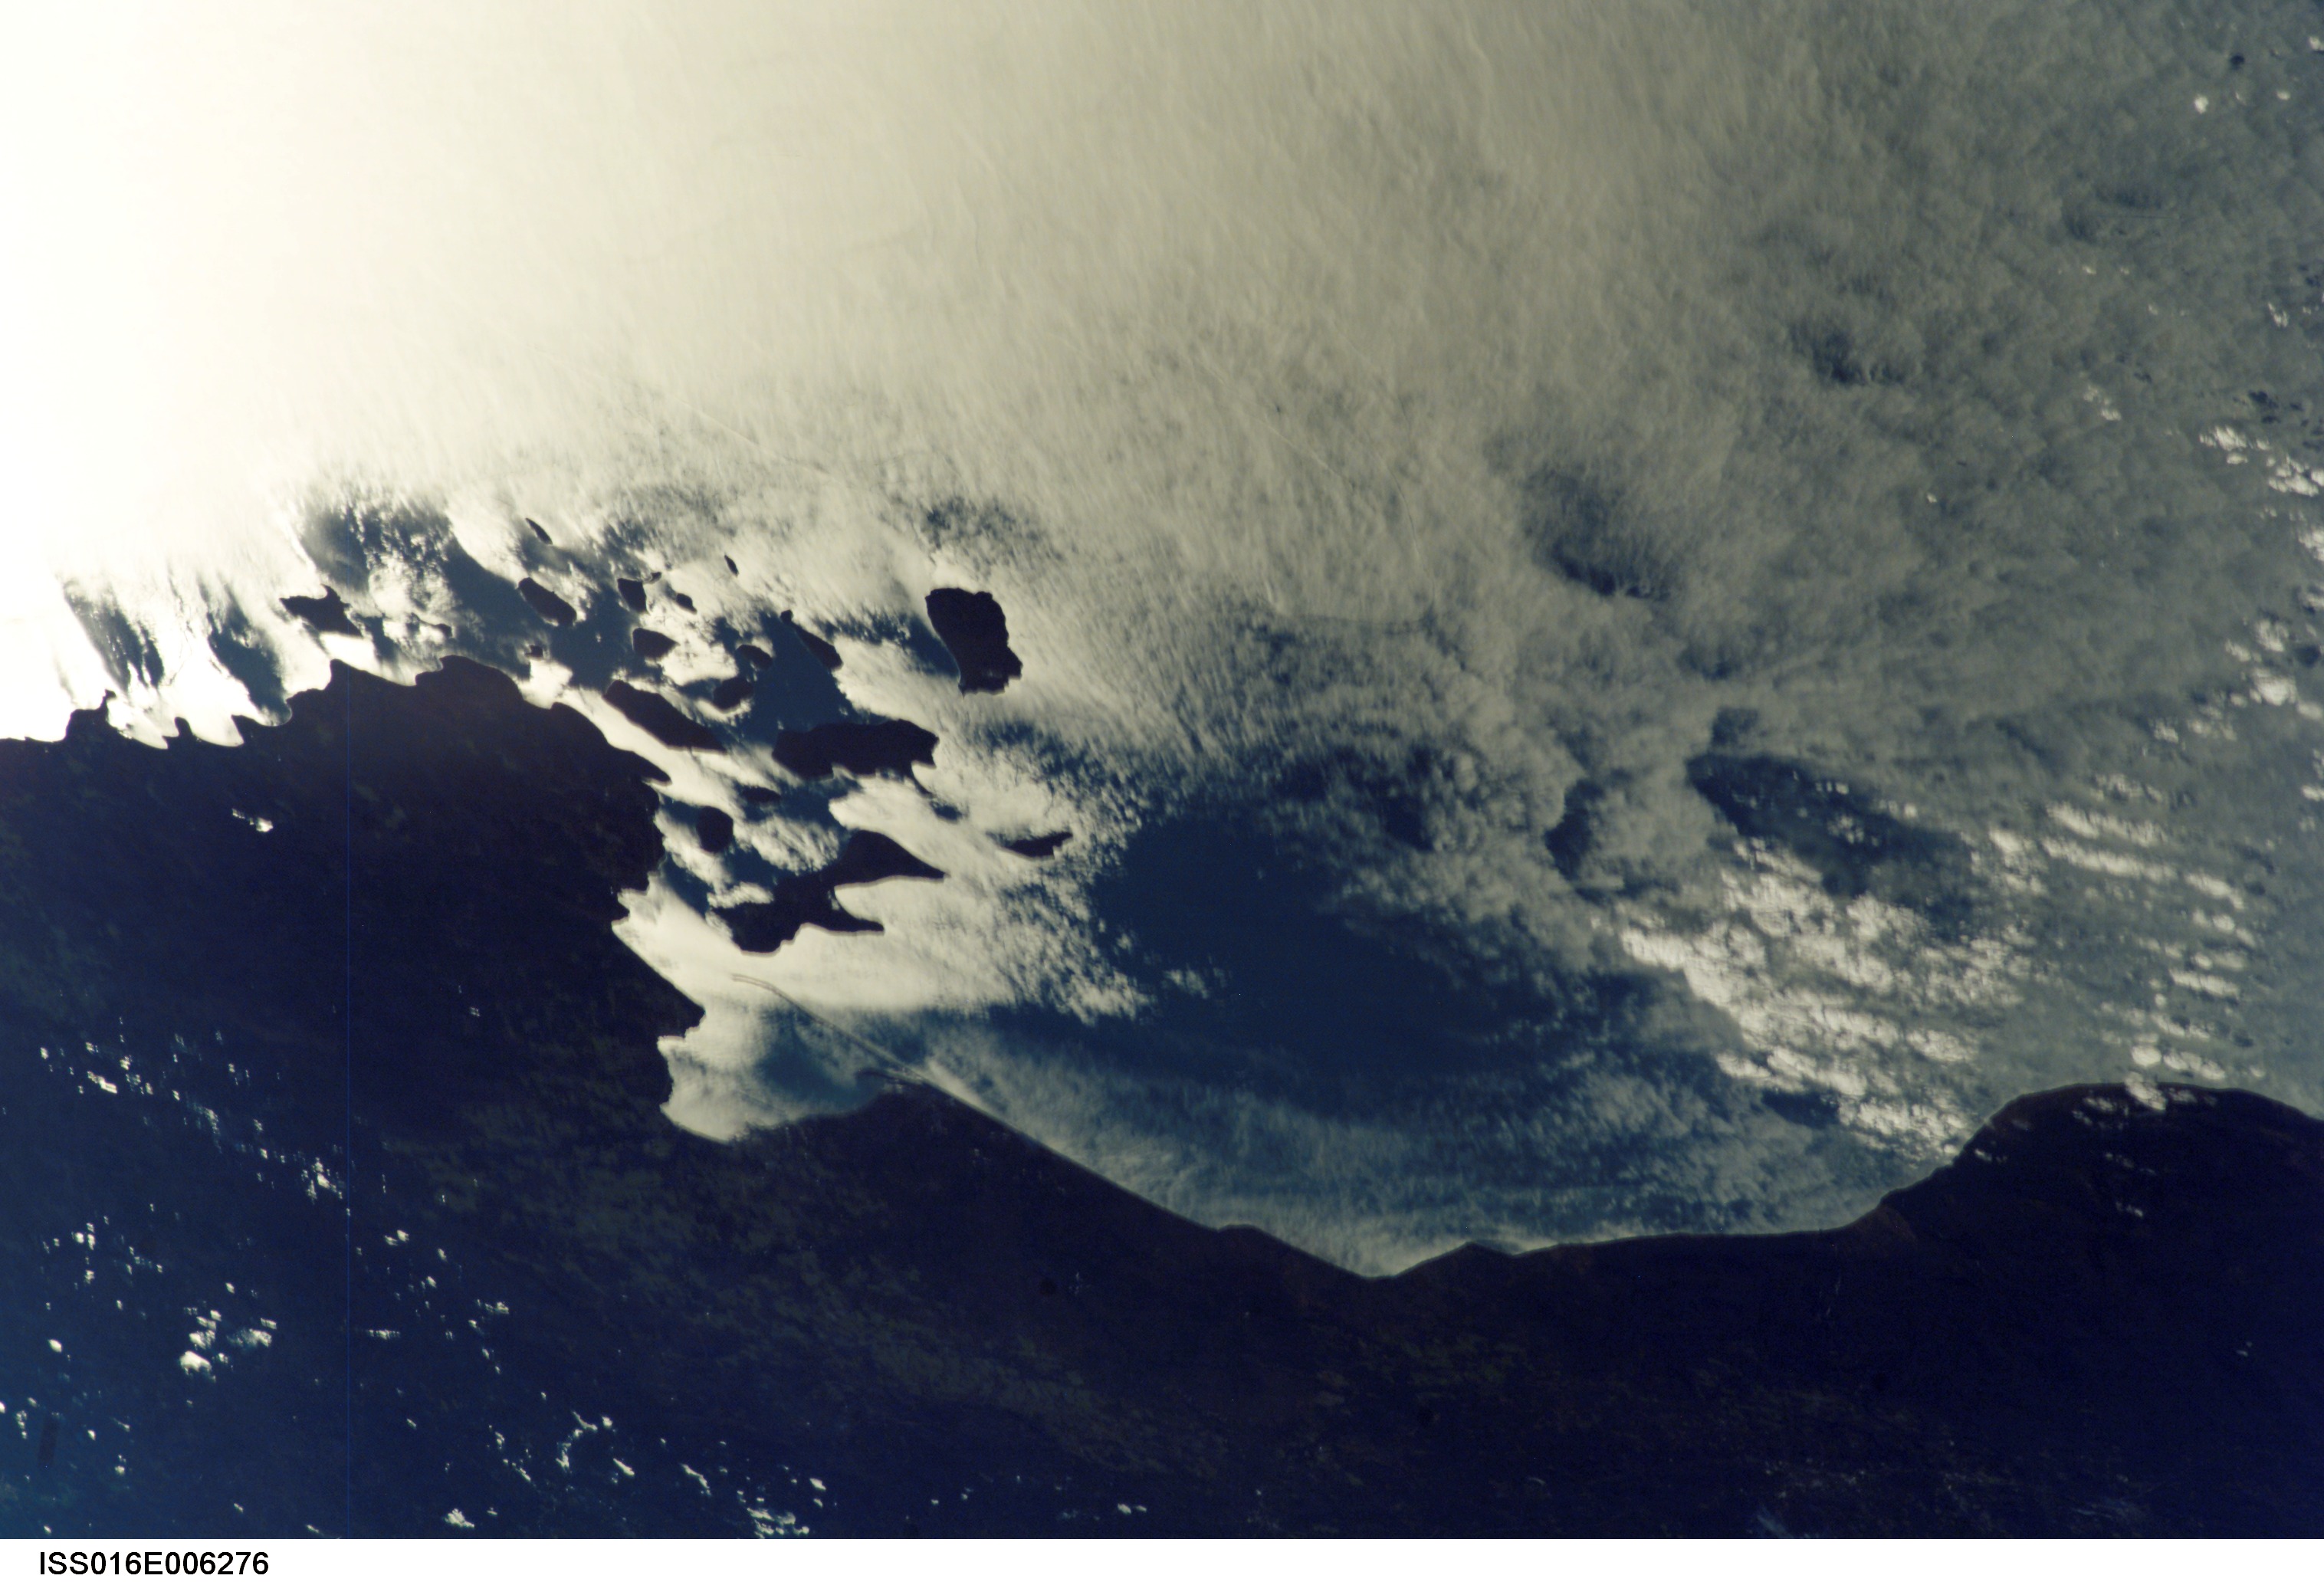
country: USA-WISCONSIN
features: LAKE SUPERIOR, SUNGLINT
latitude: 47.0
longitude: -90.3
